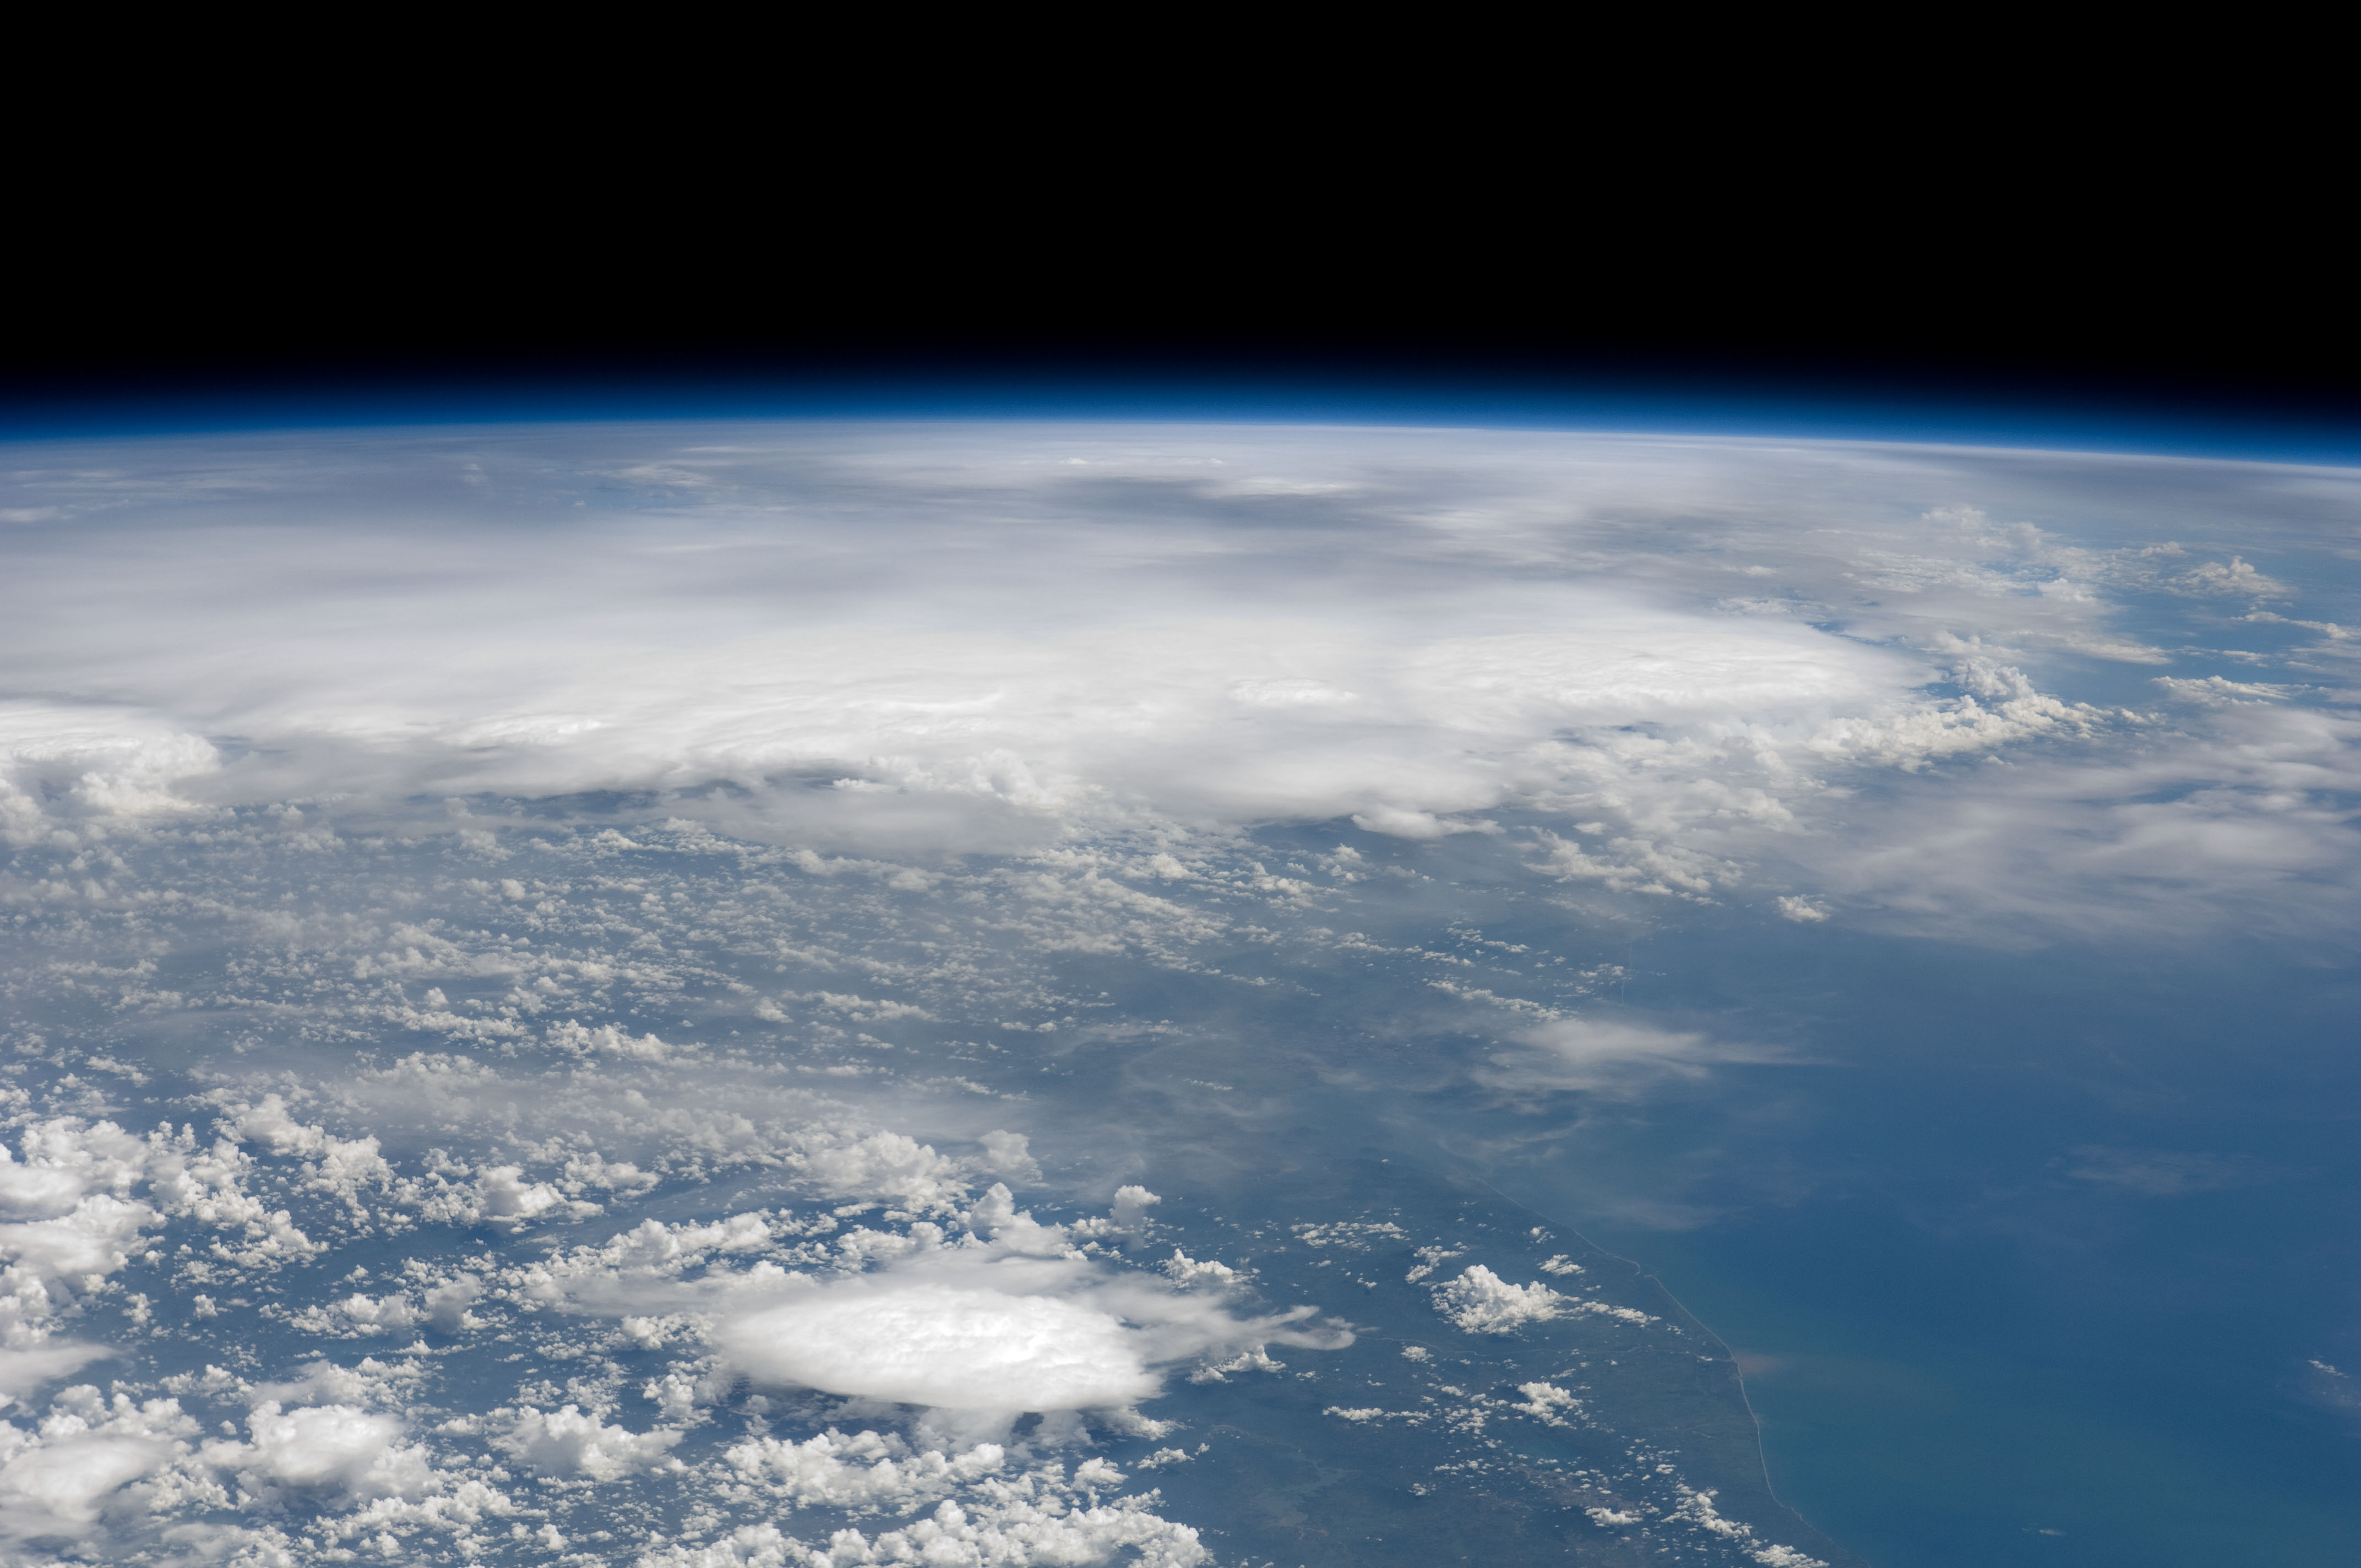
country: NICARAGUA
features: PAN- G. OF MEXICO, SEDIMENT, THUNDERSTORMS
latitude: 12.5
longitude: -85.0
